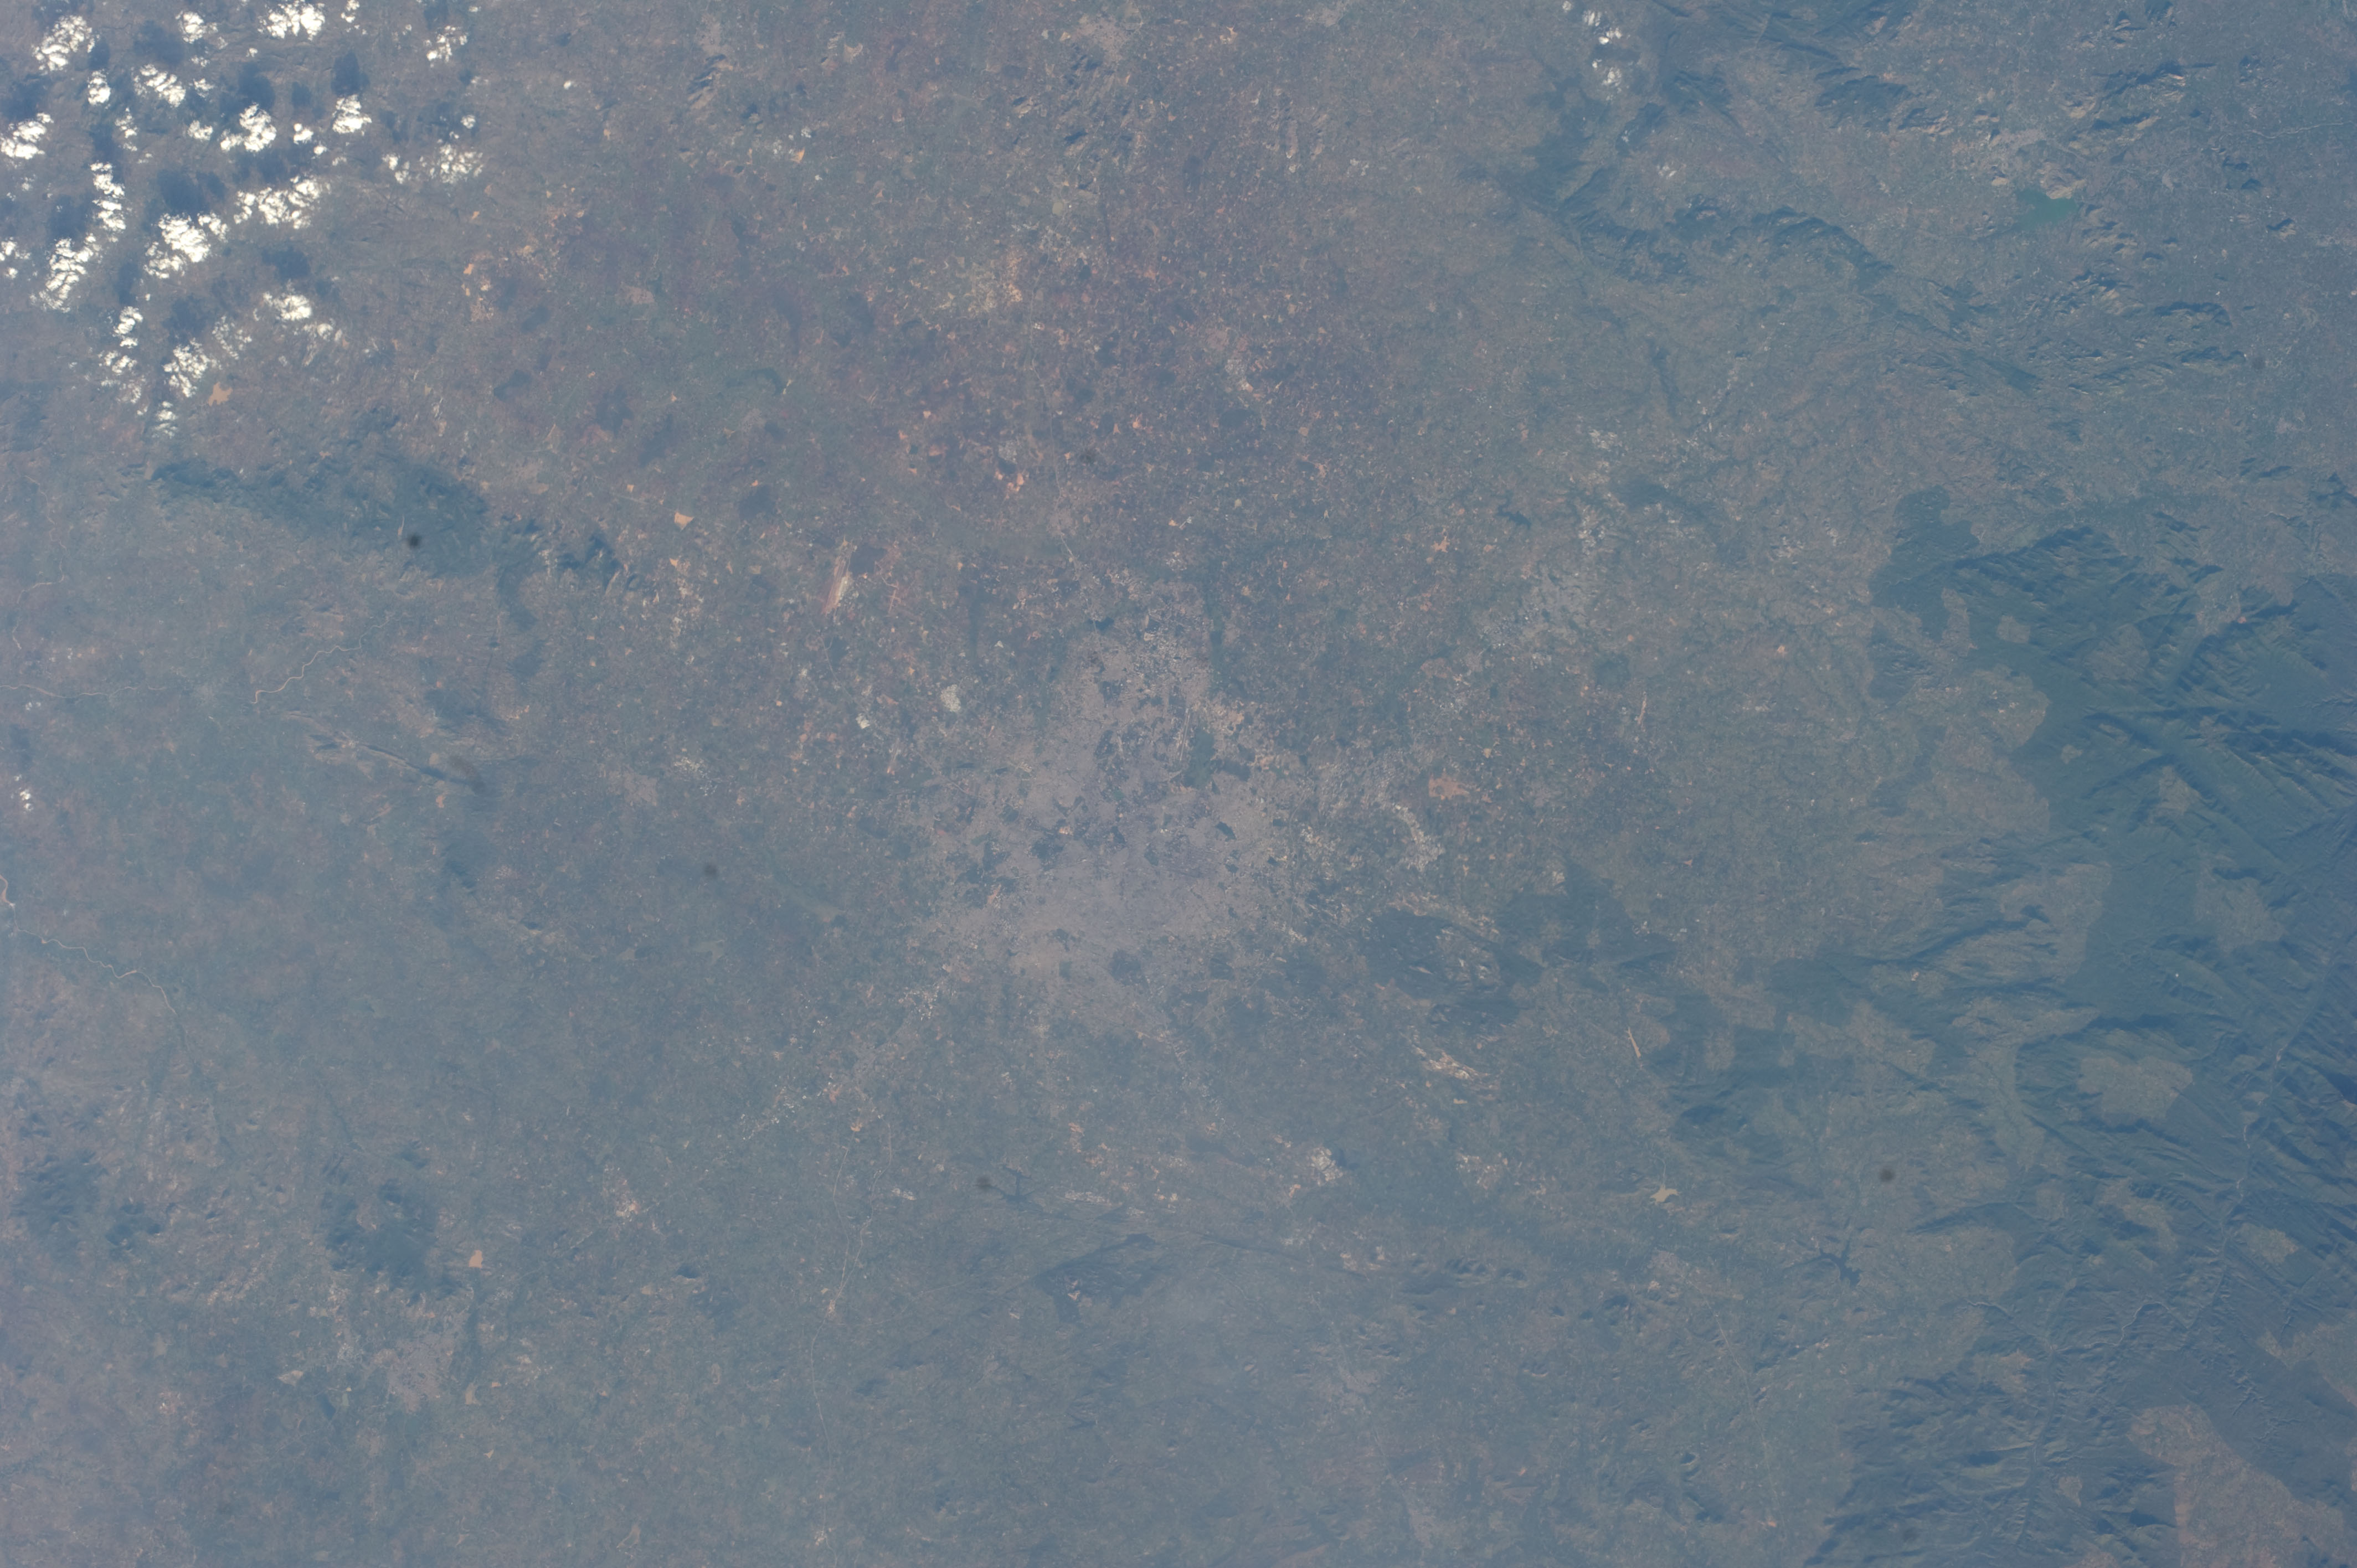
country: INDIA
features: NOT SPECIFIED
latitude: 13.0
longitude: 77.5
